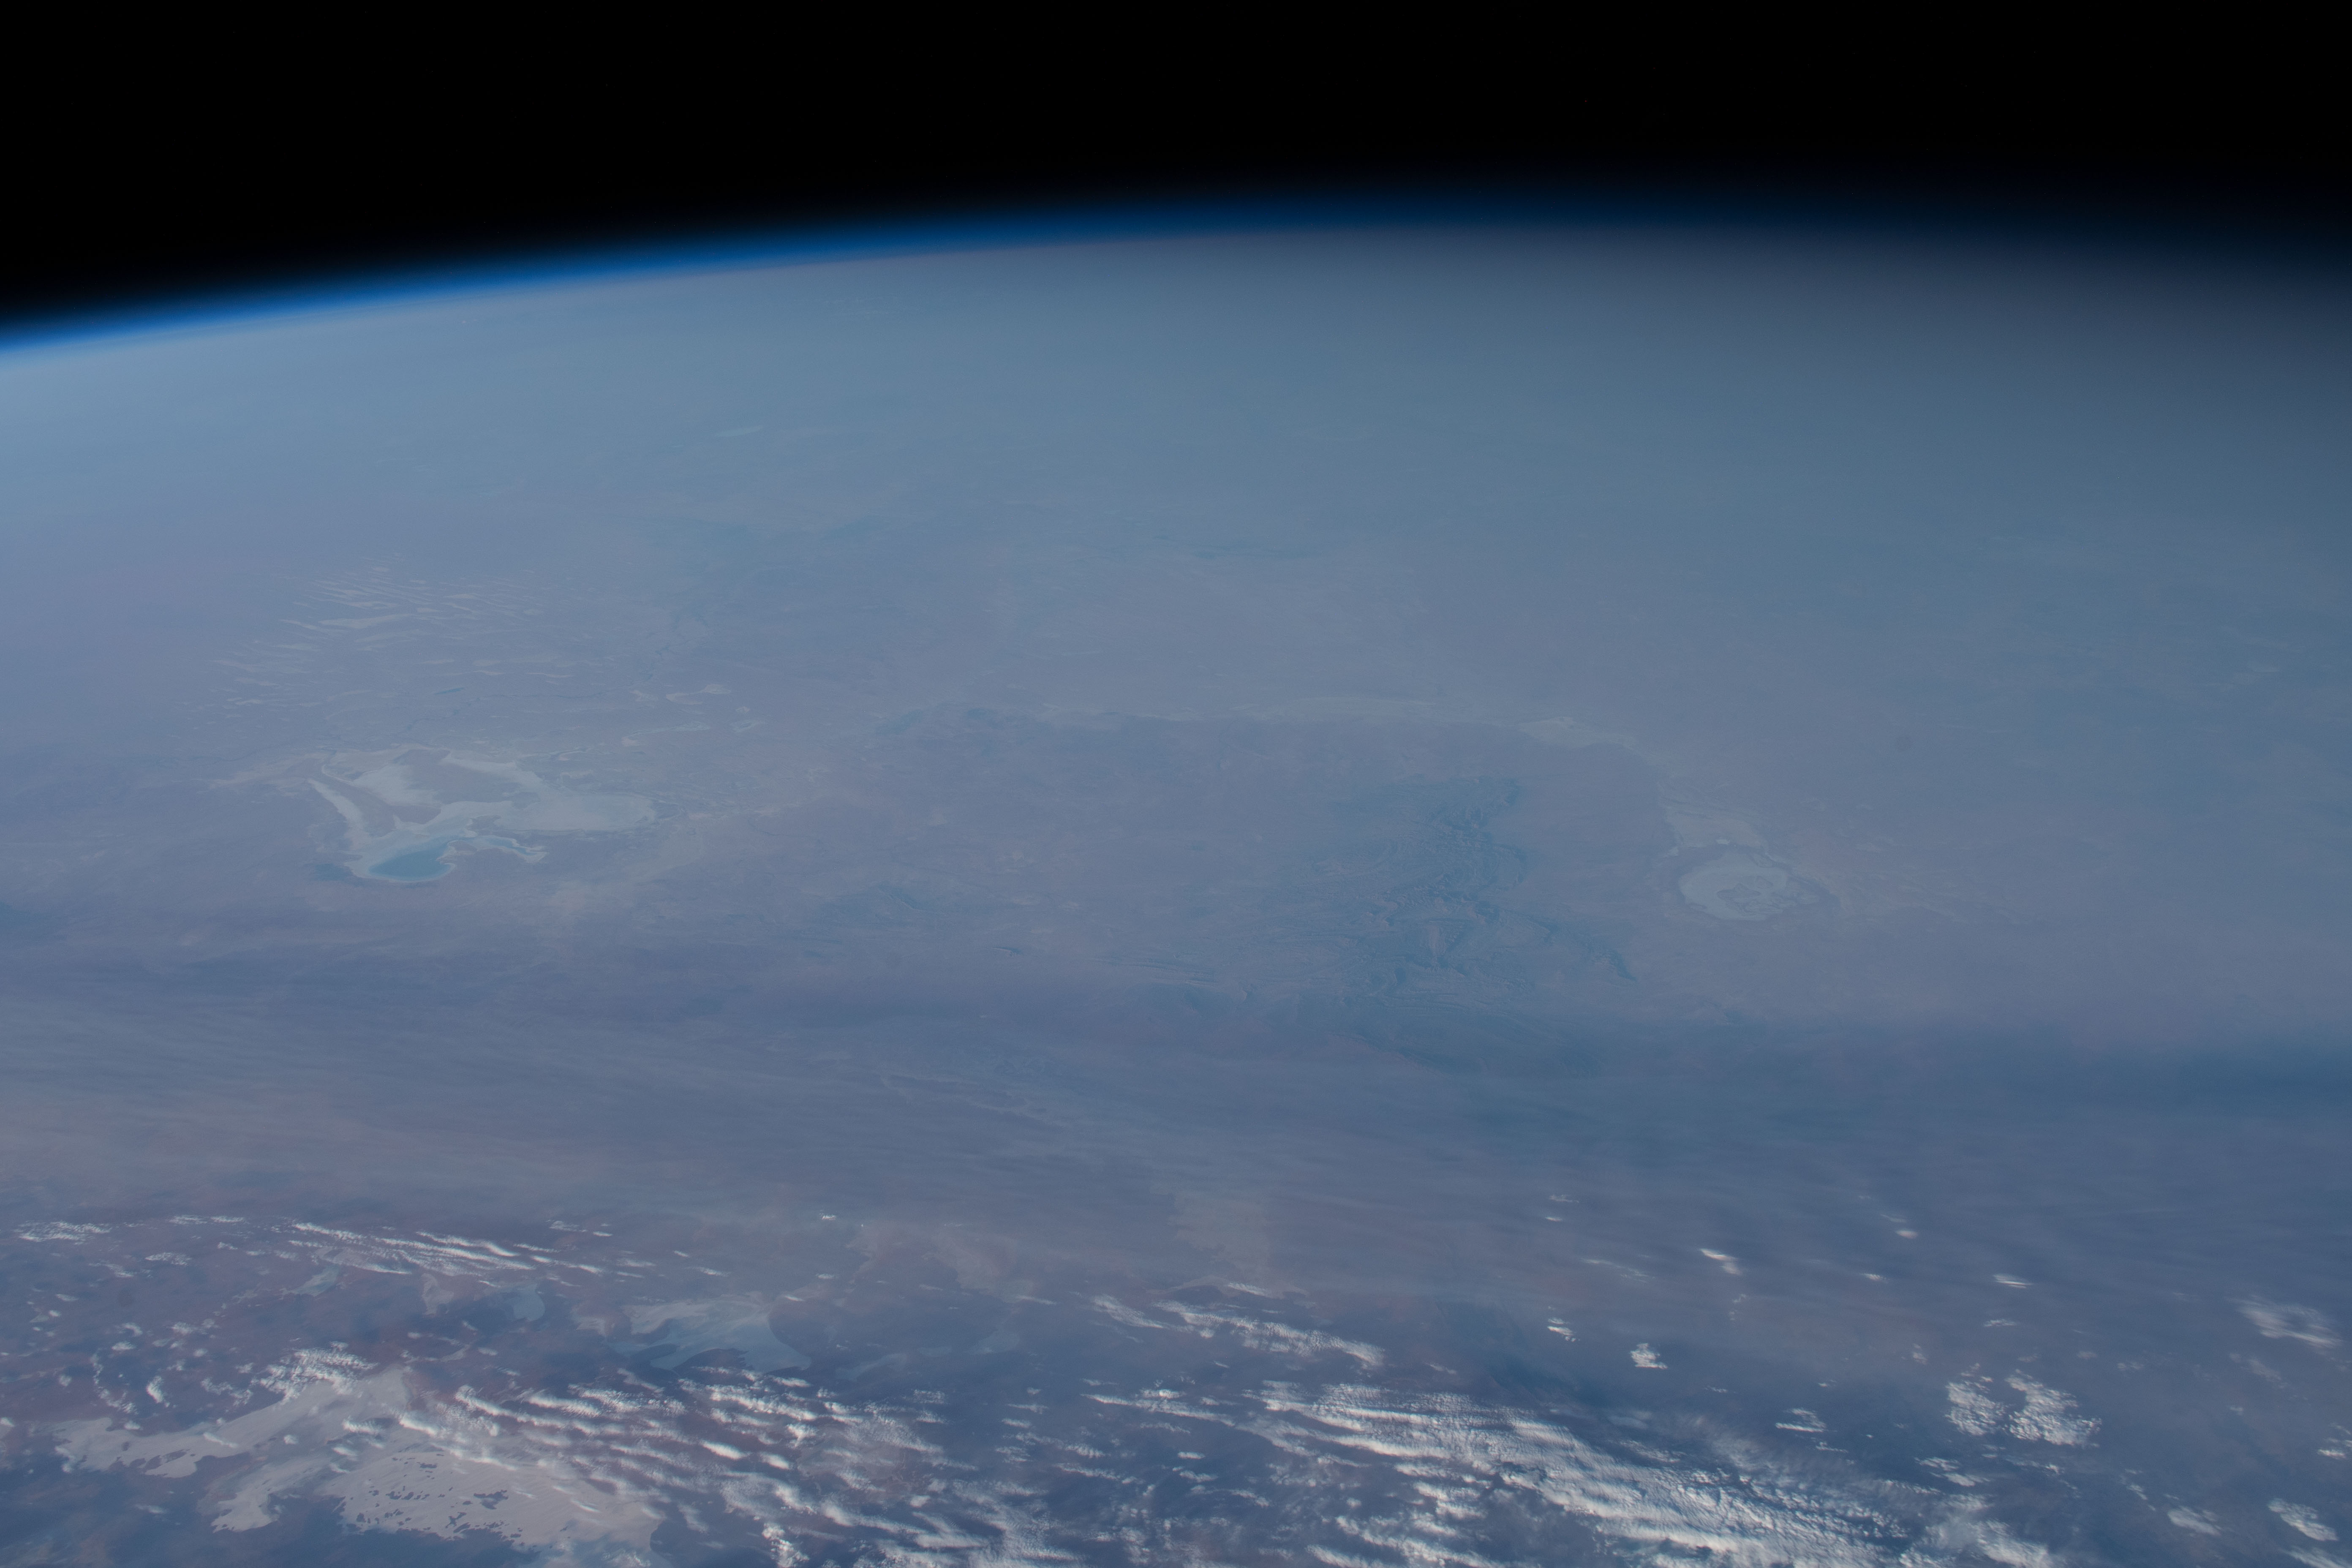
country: AUSTRALIA-SA
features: LAKE FROME, LAKE EYRE, LAKE TORRENS, MOUNT HACK
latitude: -29.5
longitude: 139.0
